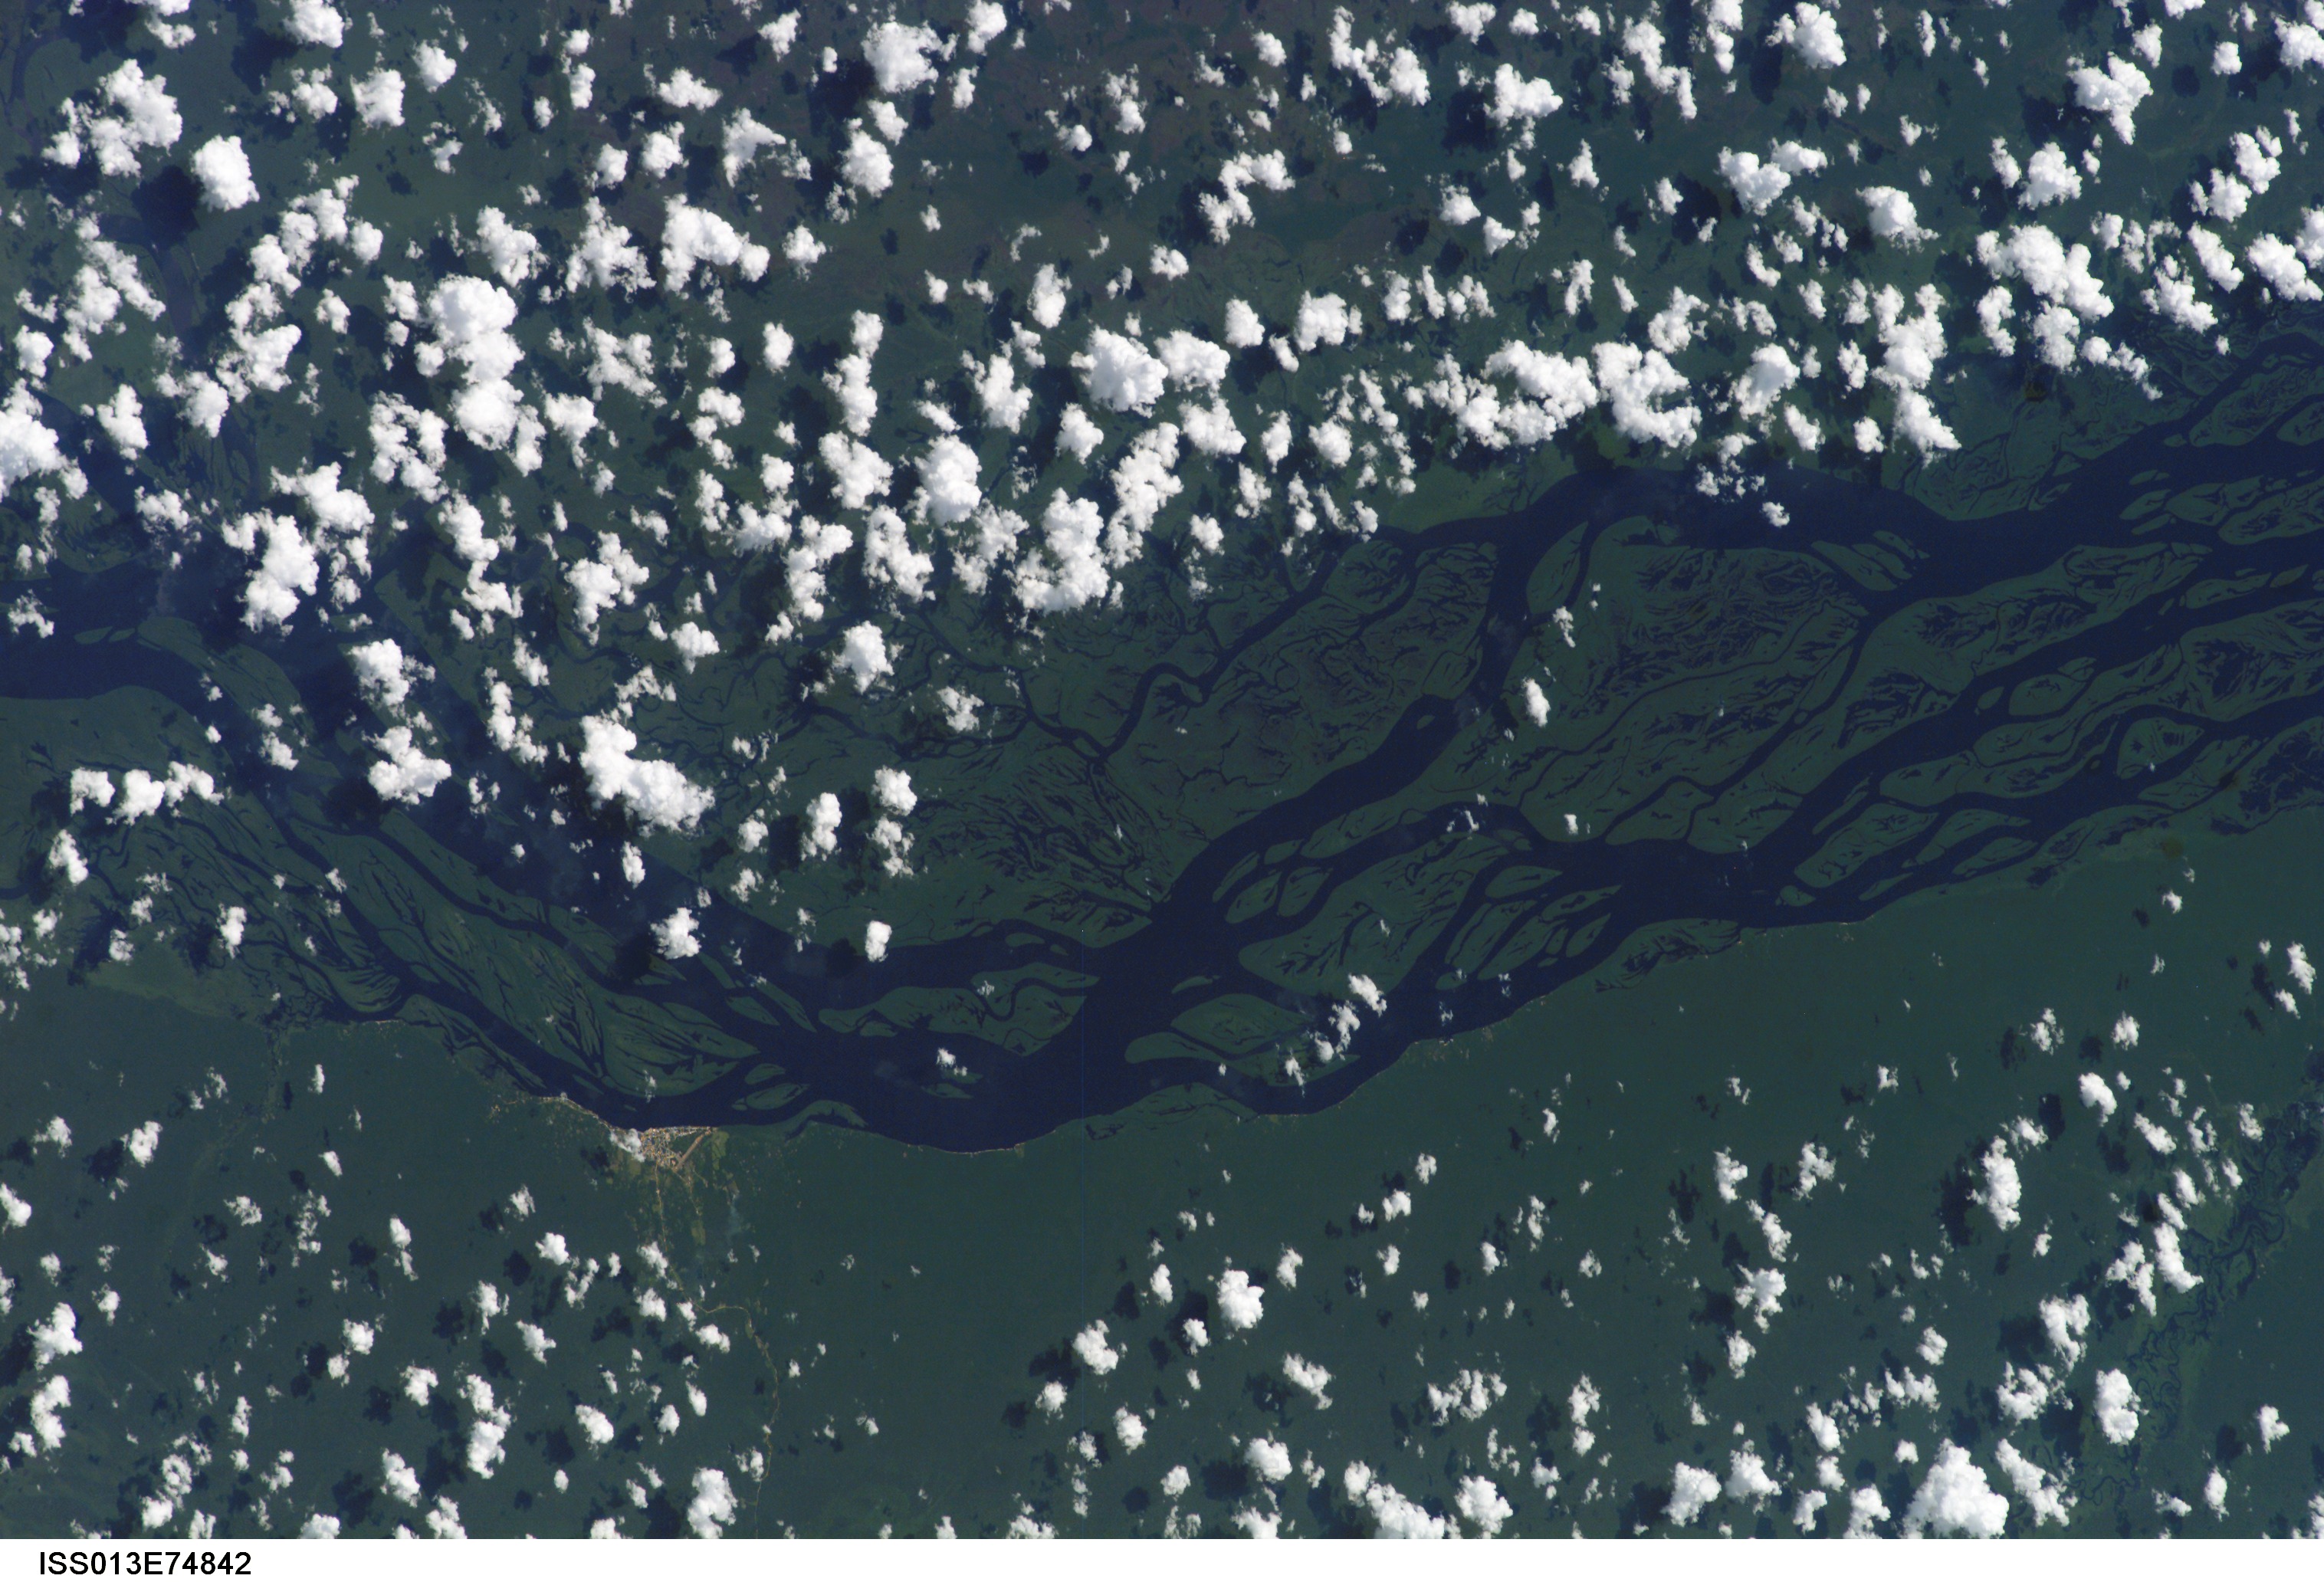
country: BRAZIL
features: RIO NEGRO, RIO CUIUNI, BARCELOS
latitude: -1.0
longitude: -62.5
